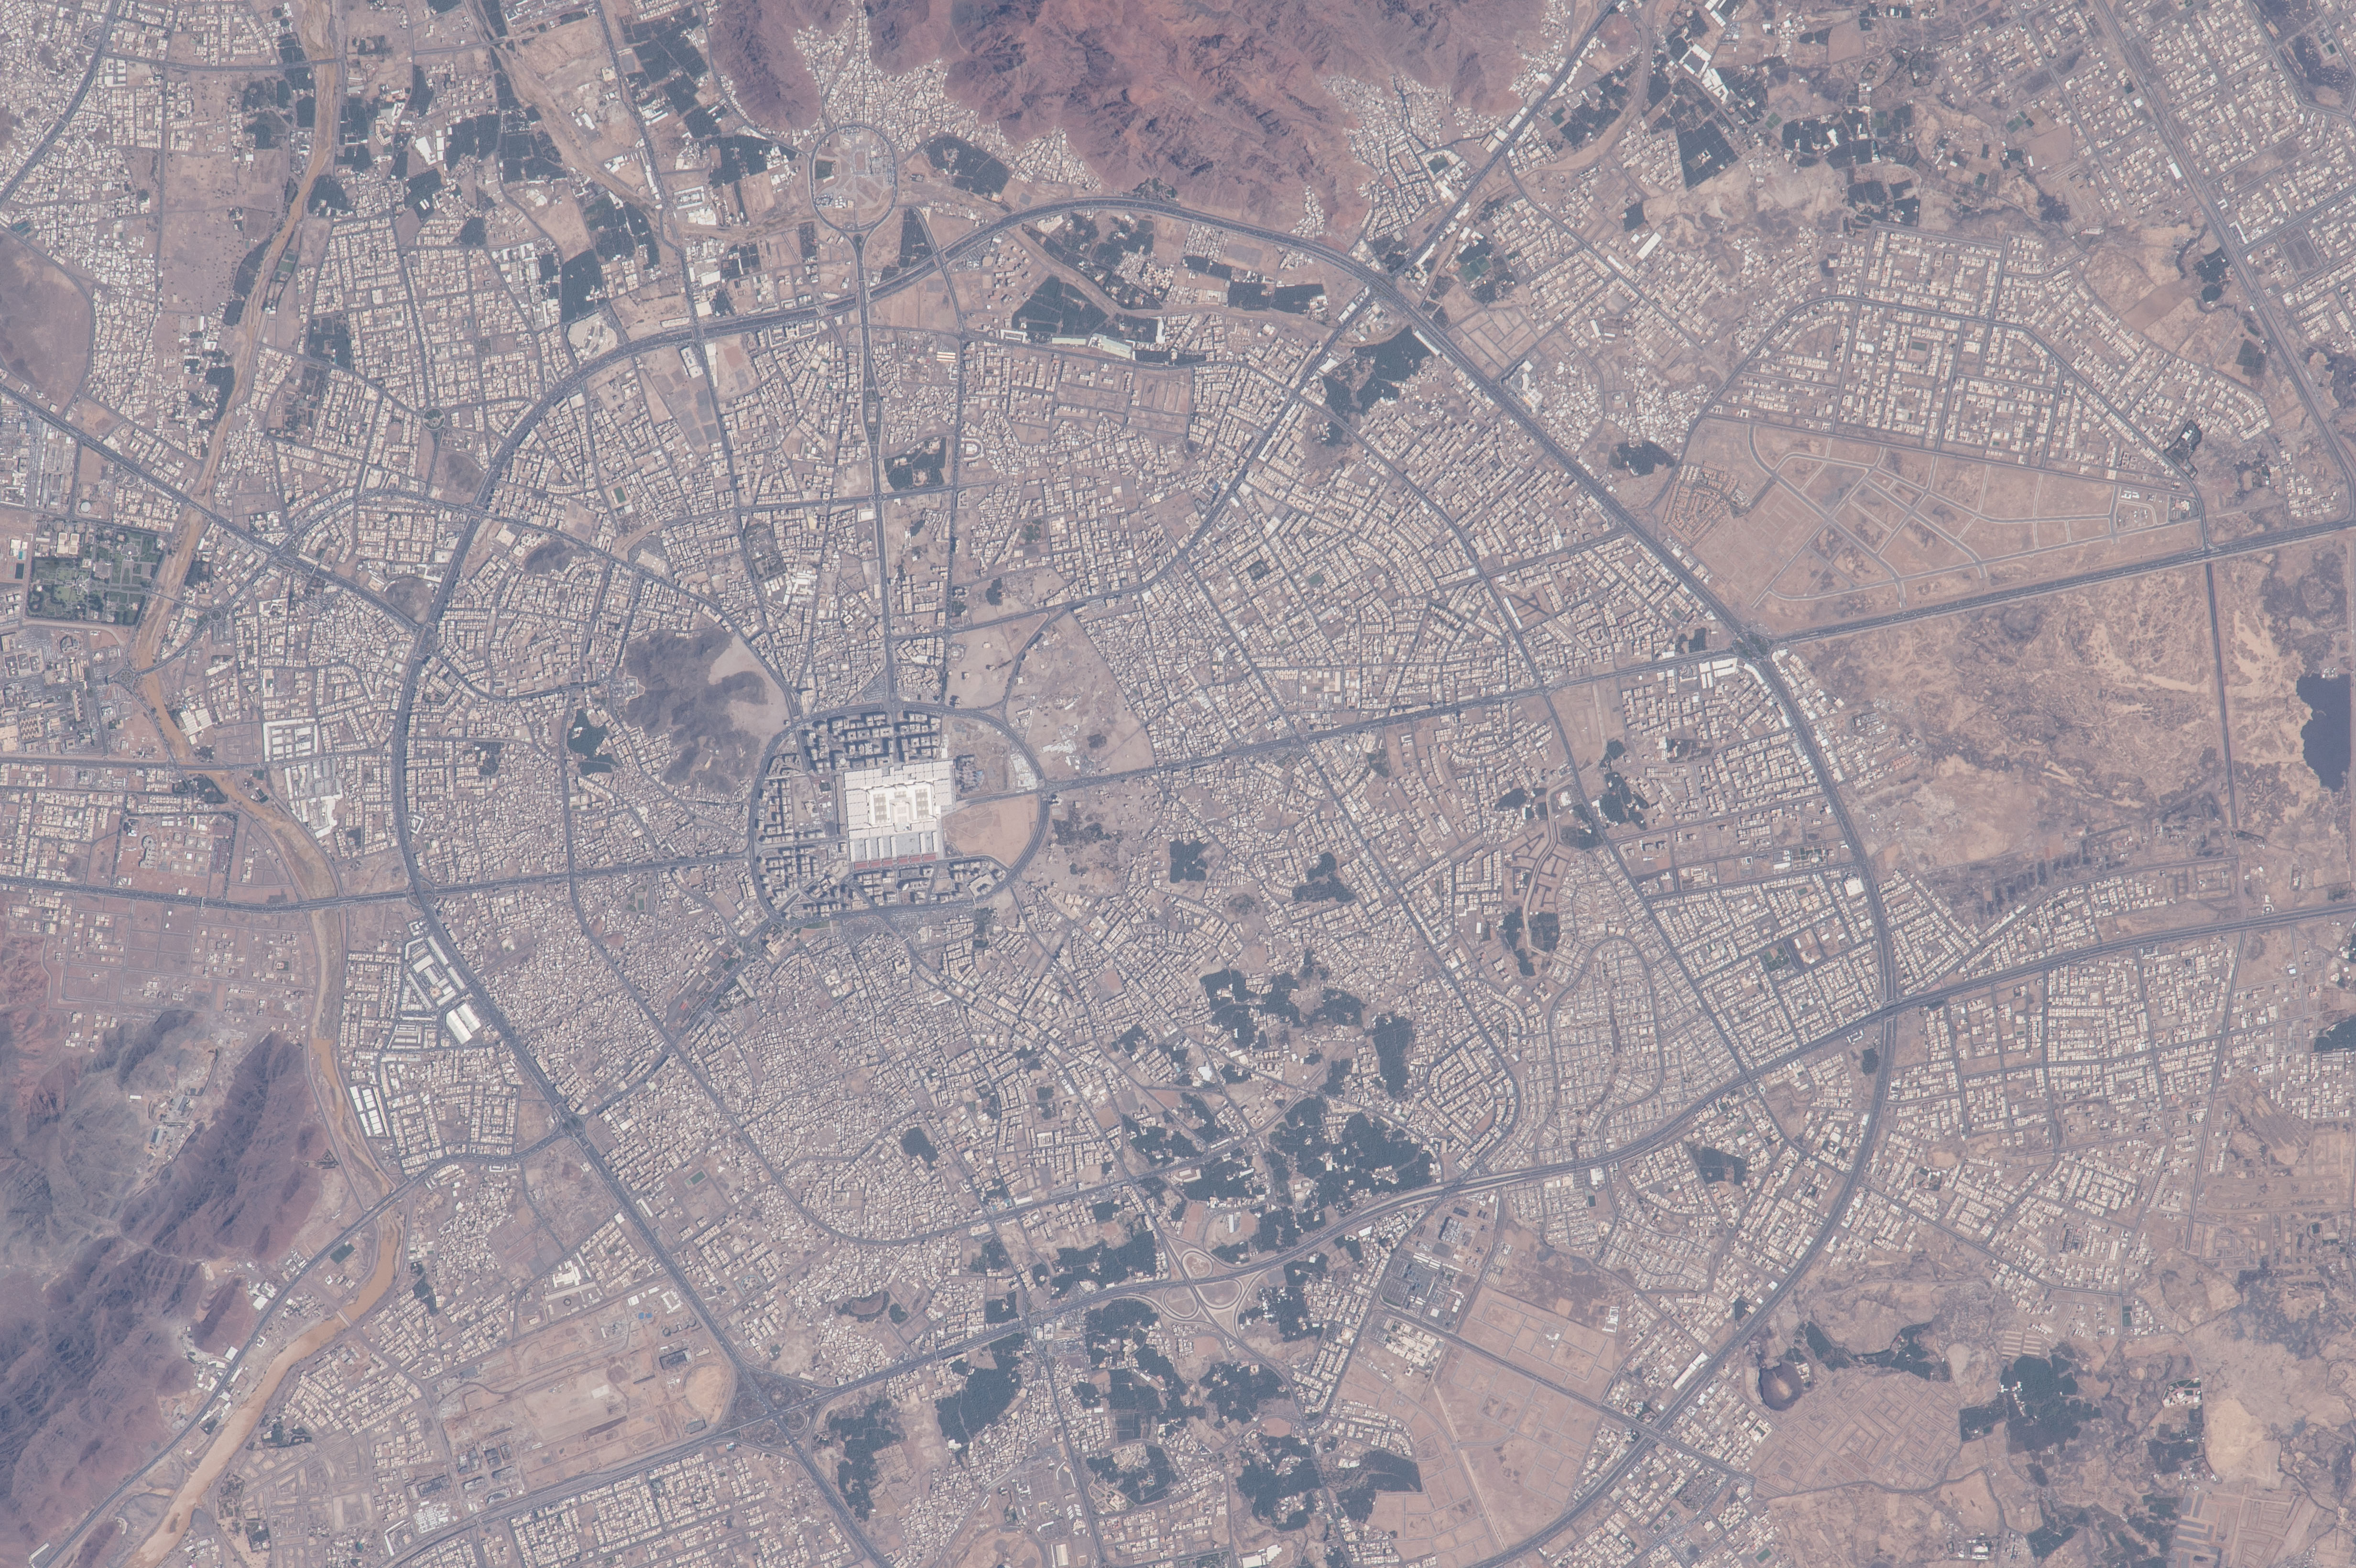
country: SAUDI ARABIA
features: MEDINA, PROPHET'S MOSQUE, ROADS
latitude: 24.4
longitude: 39.6
